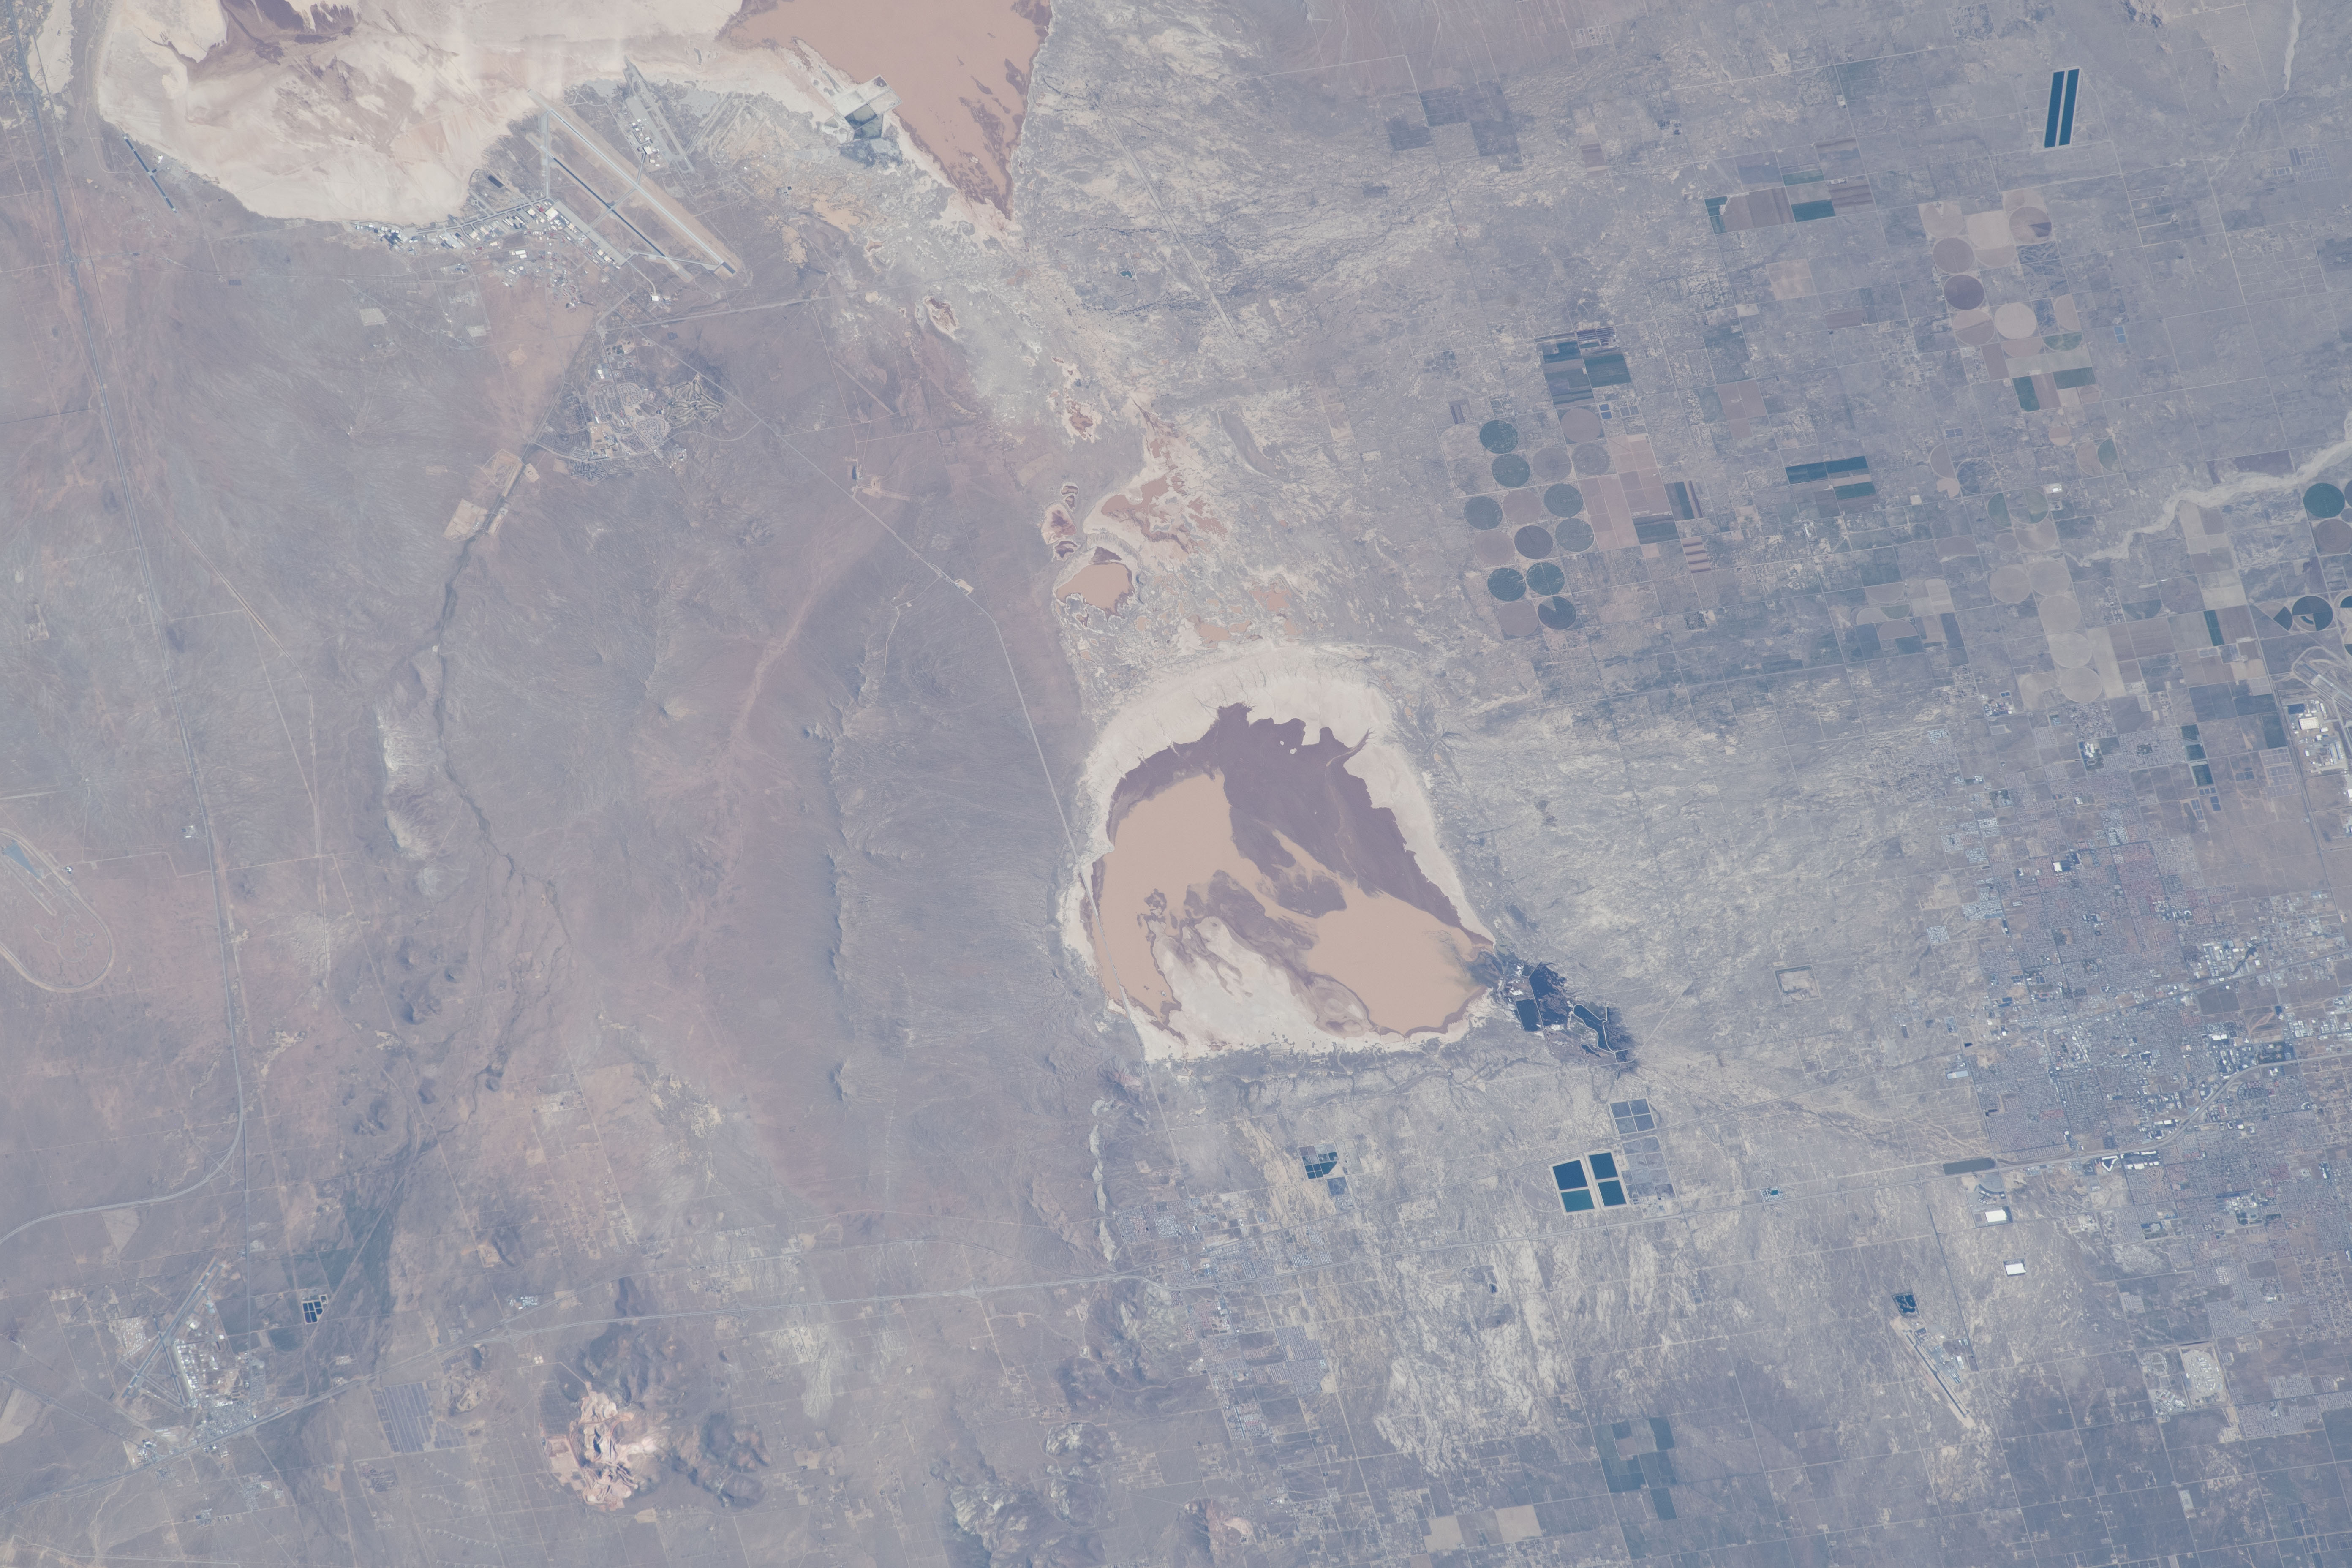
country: USA-CALIFORNIA
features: EDWARDS AF AUX NORTH BASE, BISSEL HILLS HP, BORON
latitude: 34.9
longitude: -117.8
